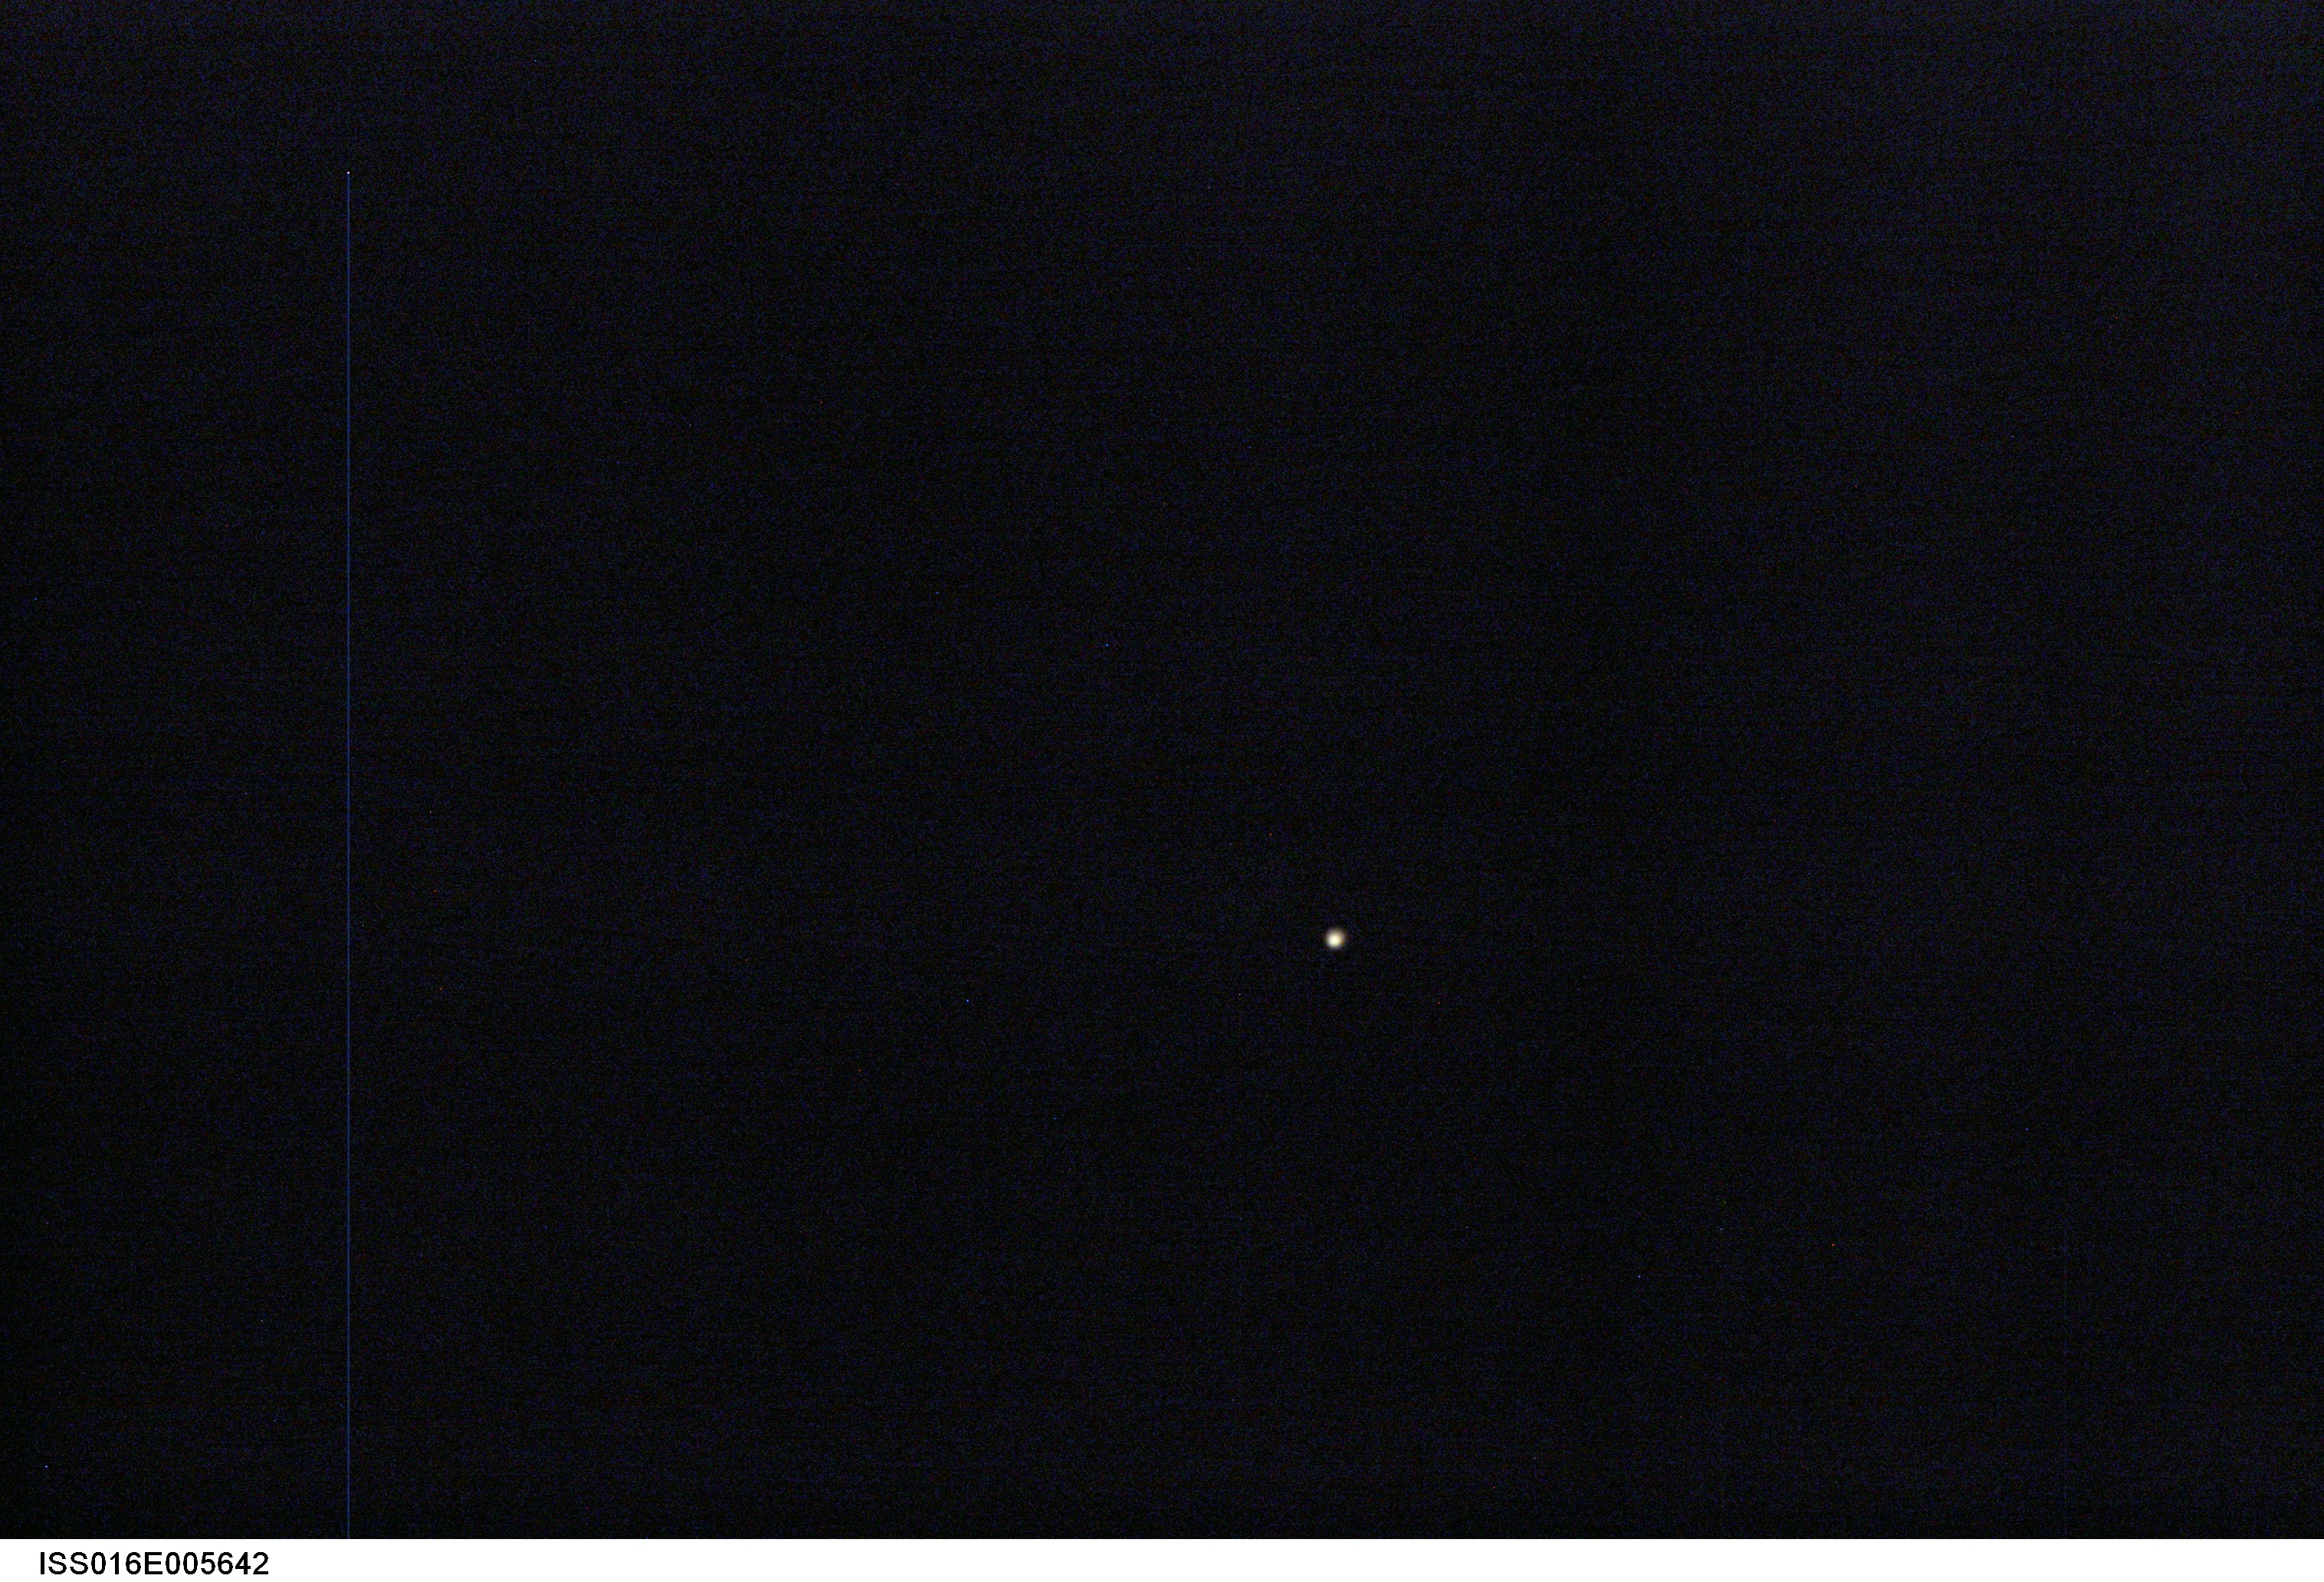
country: AFRICA
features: ASTRONOMICAL OBJECTS
